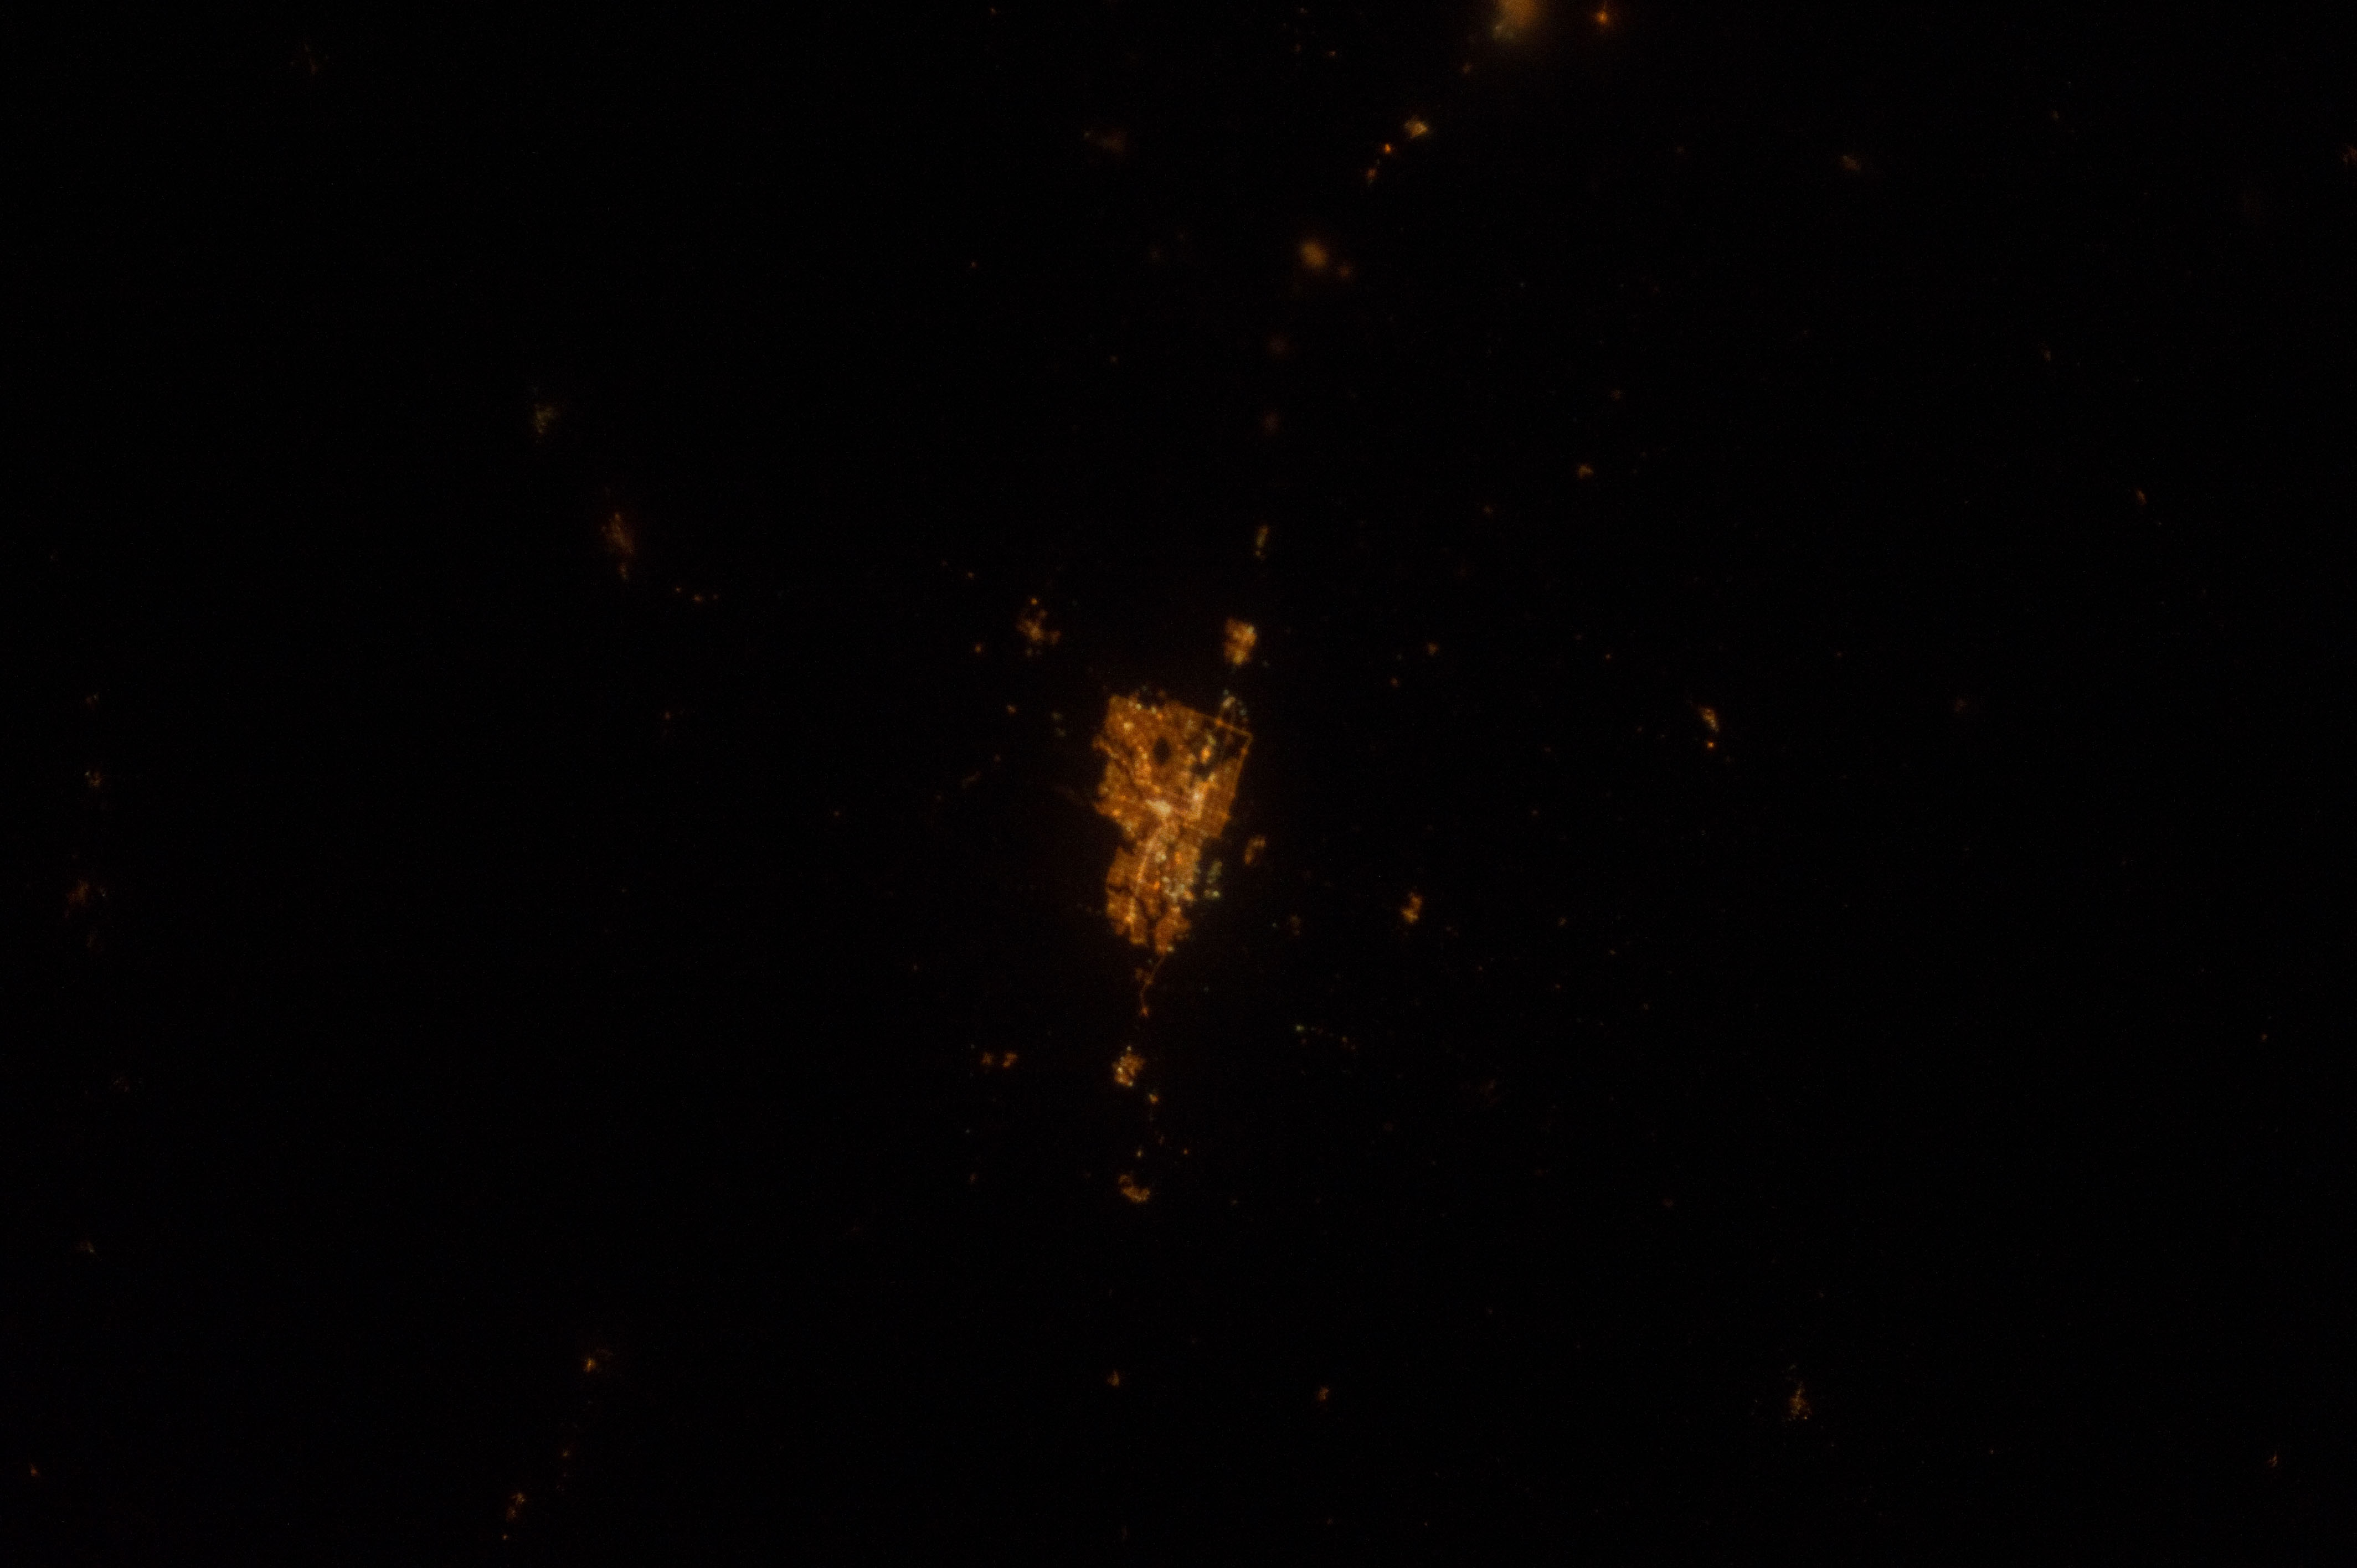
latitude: 51.1
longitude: -114.1
